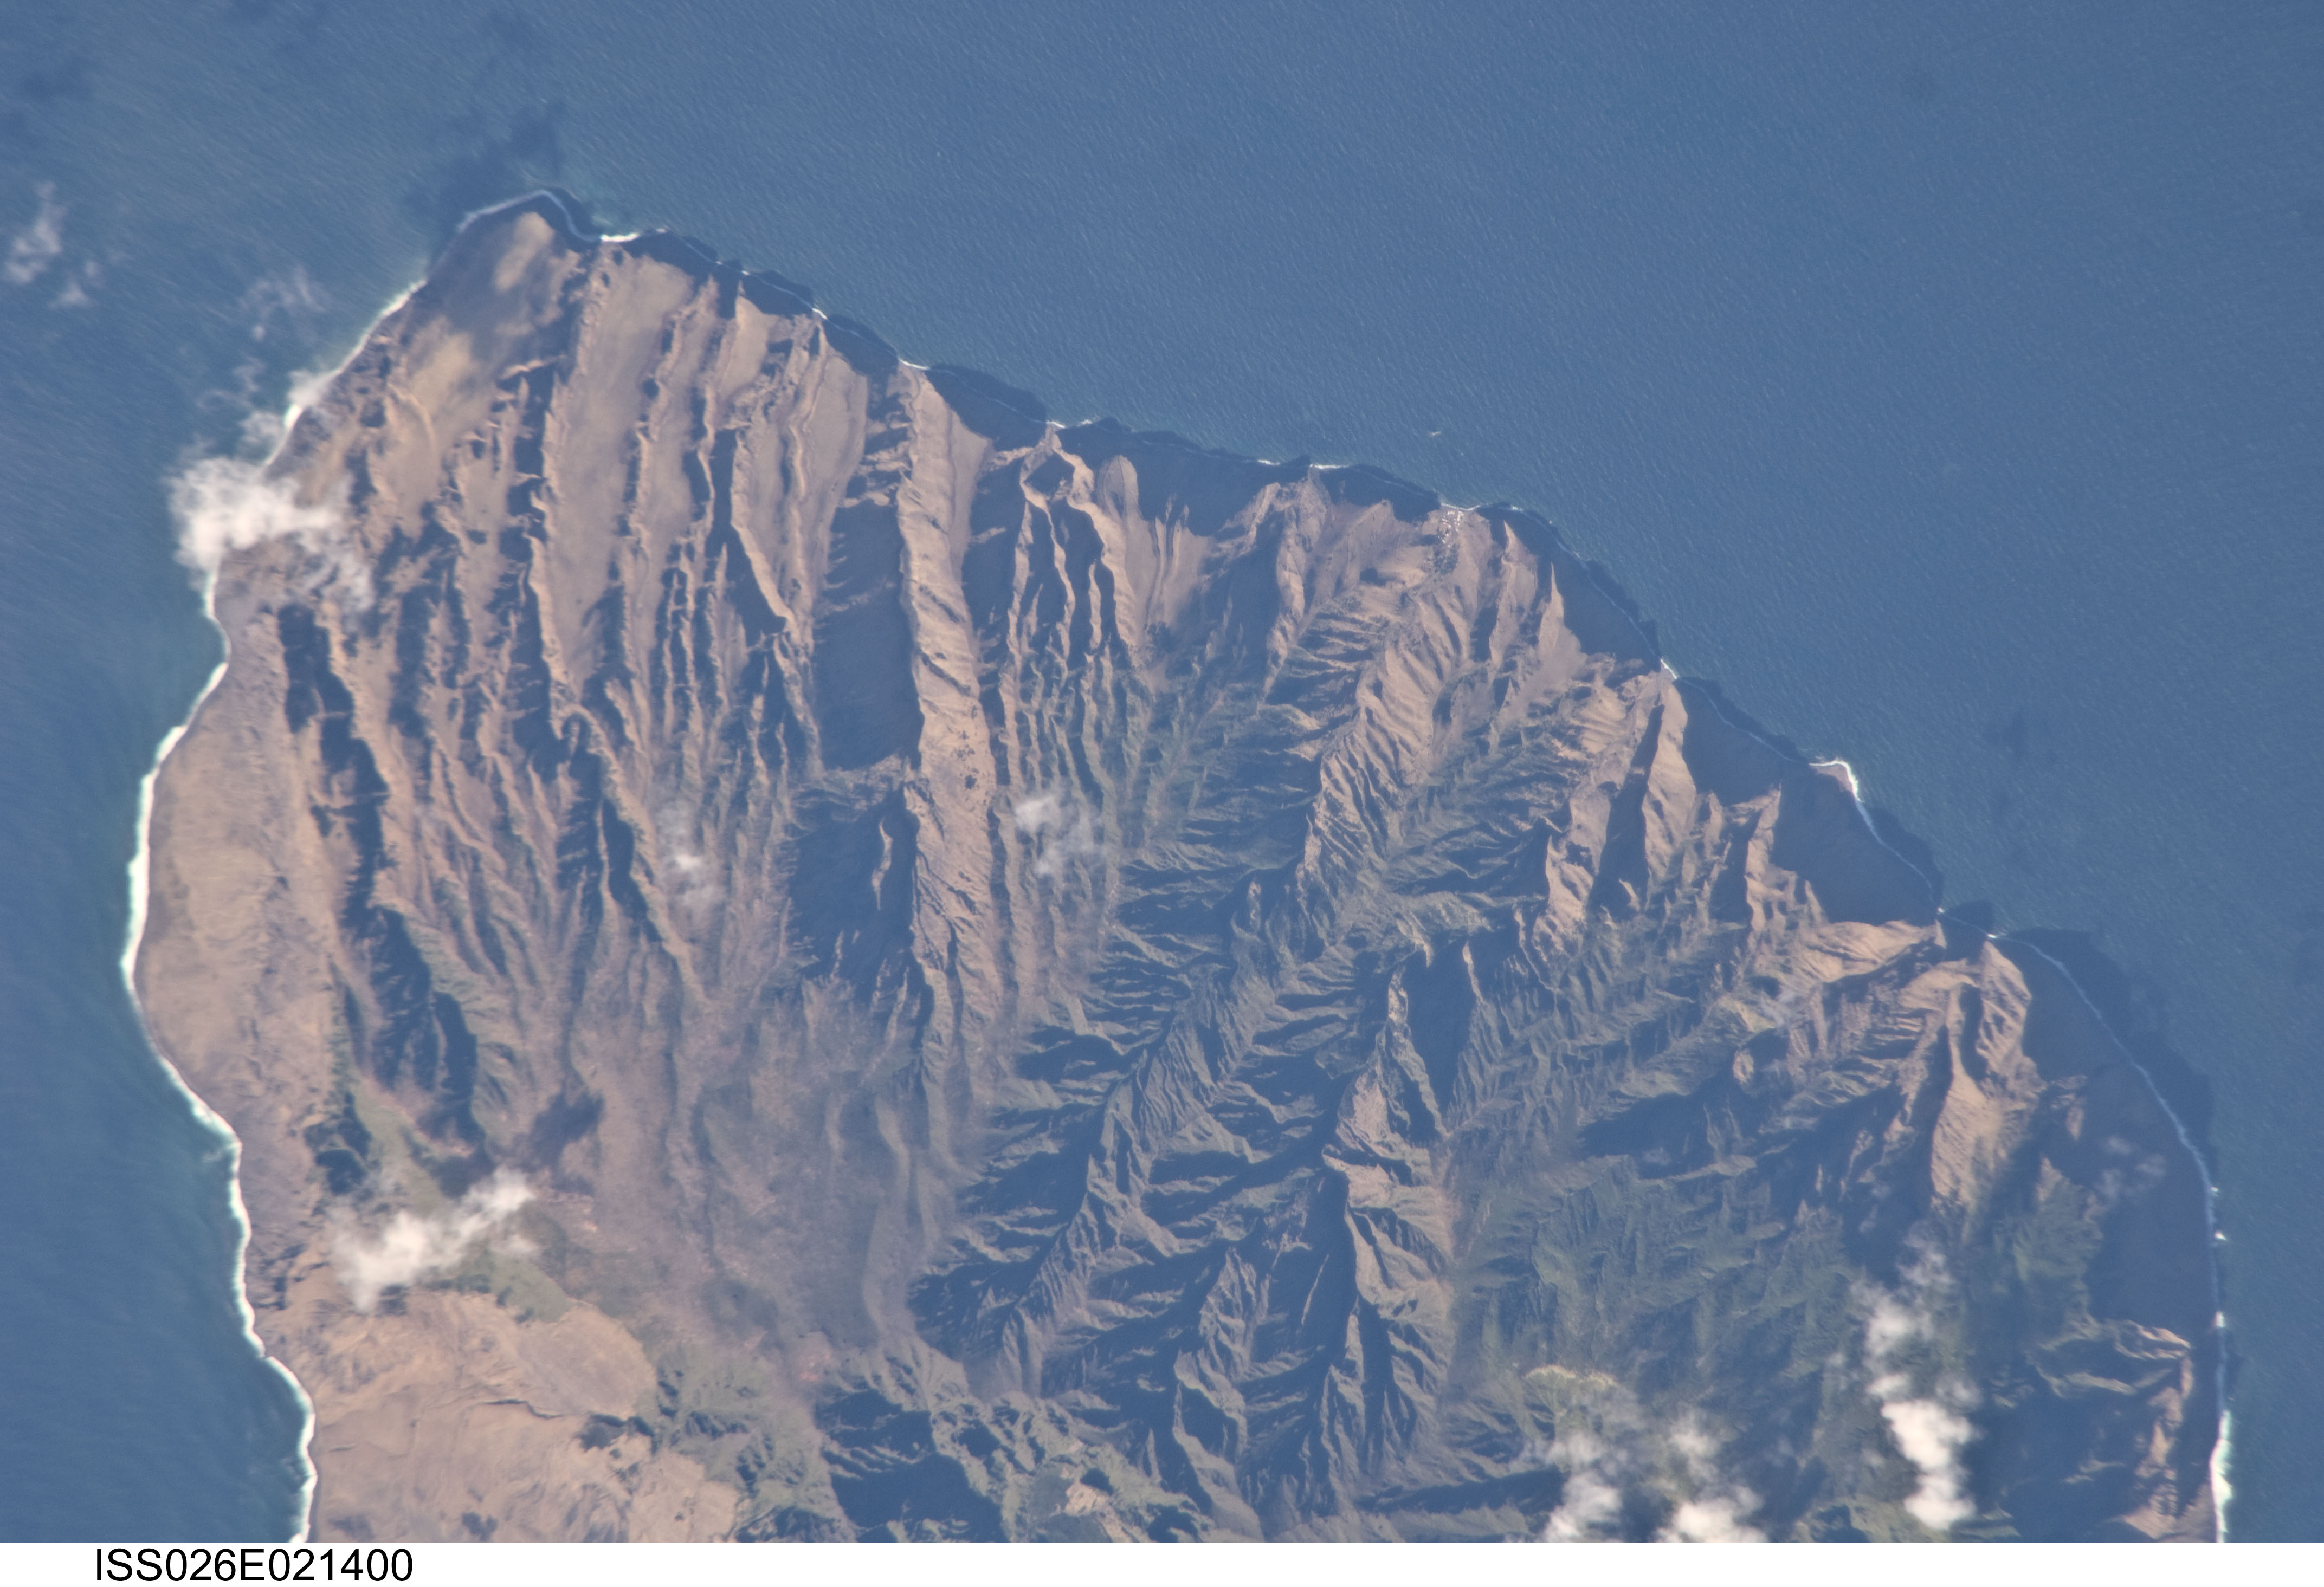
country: CHILE
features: NORTHERN ALEJANDRO SELKIRK ISLAND, RAVINES, FOREST, RIDGES, CLIFFS
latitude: -33.8
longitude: -80.8
